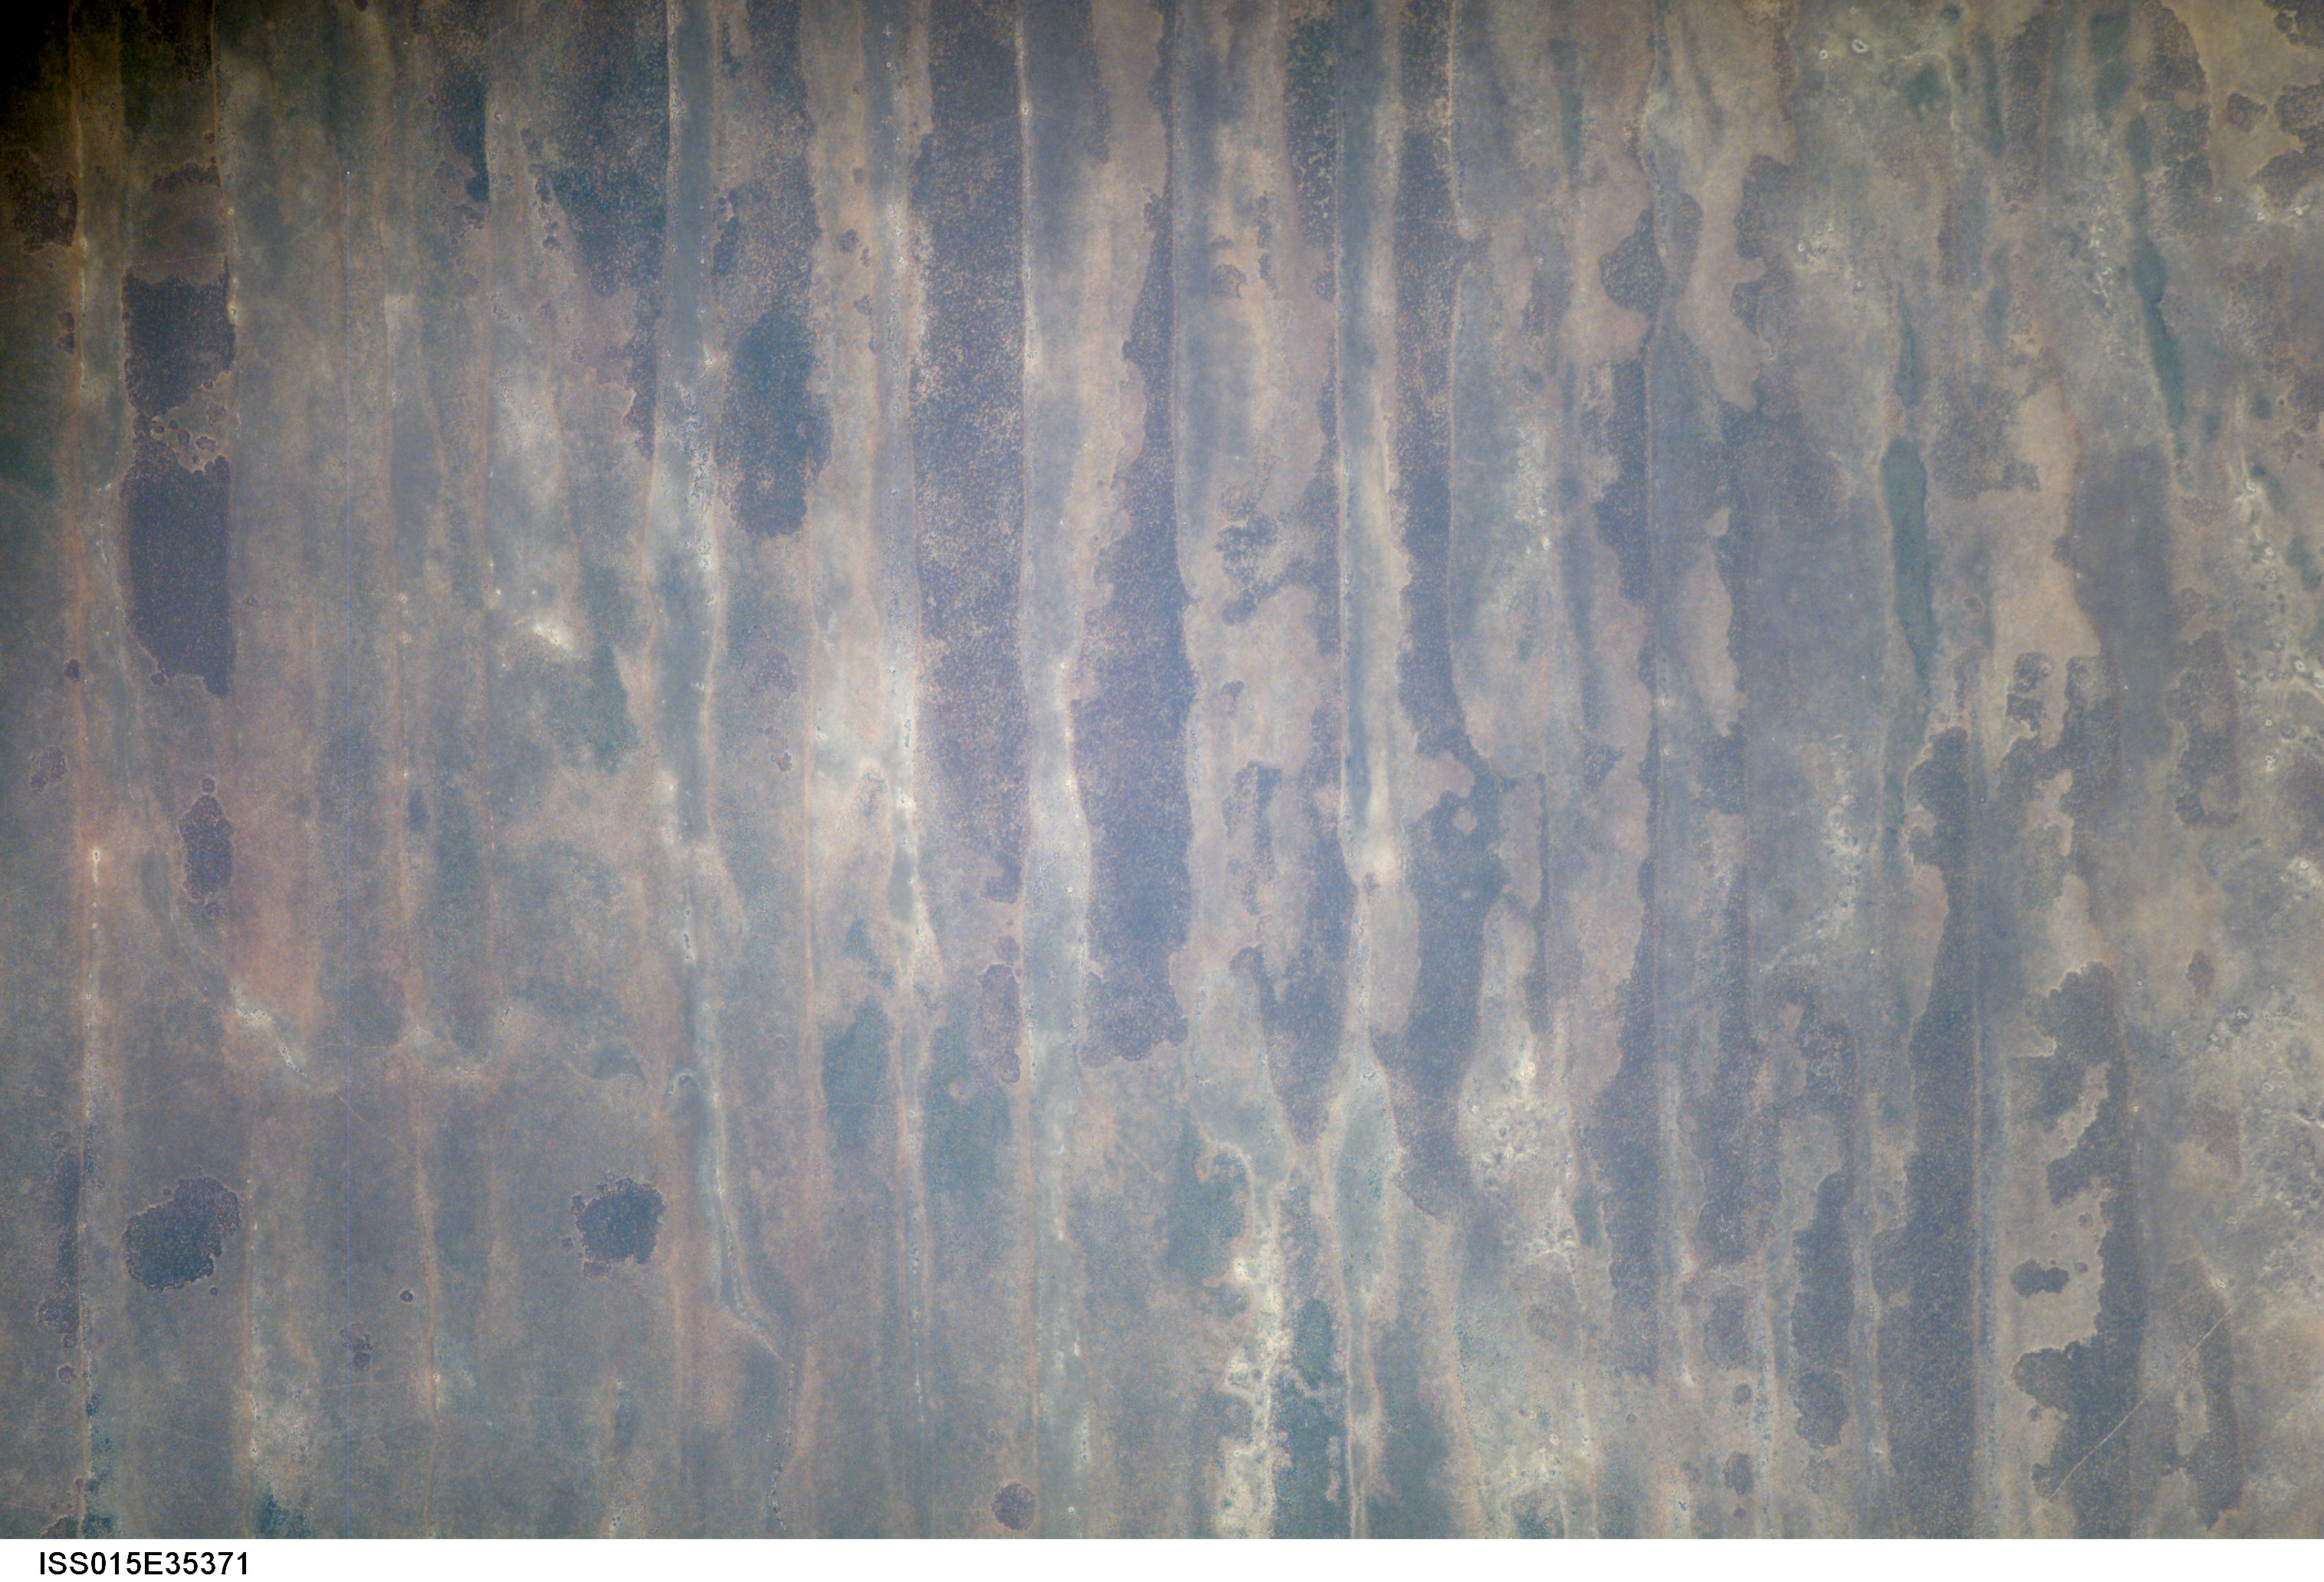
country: BOTSWANA
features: BORDER NEAR CHEMUUMI RIVER
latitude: -19.6
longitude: 26.3
